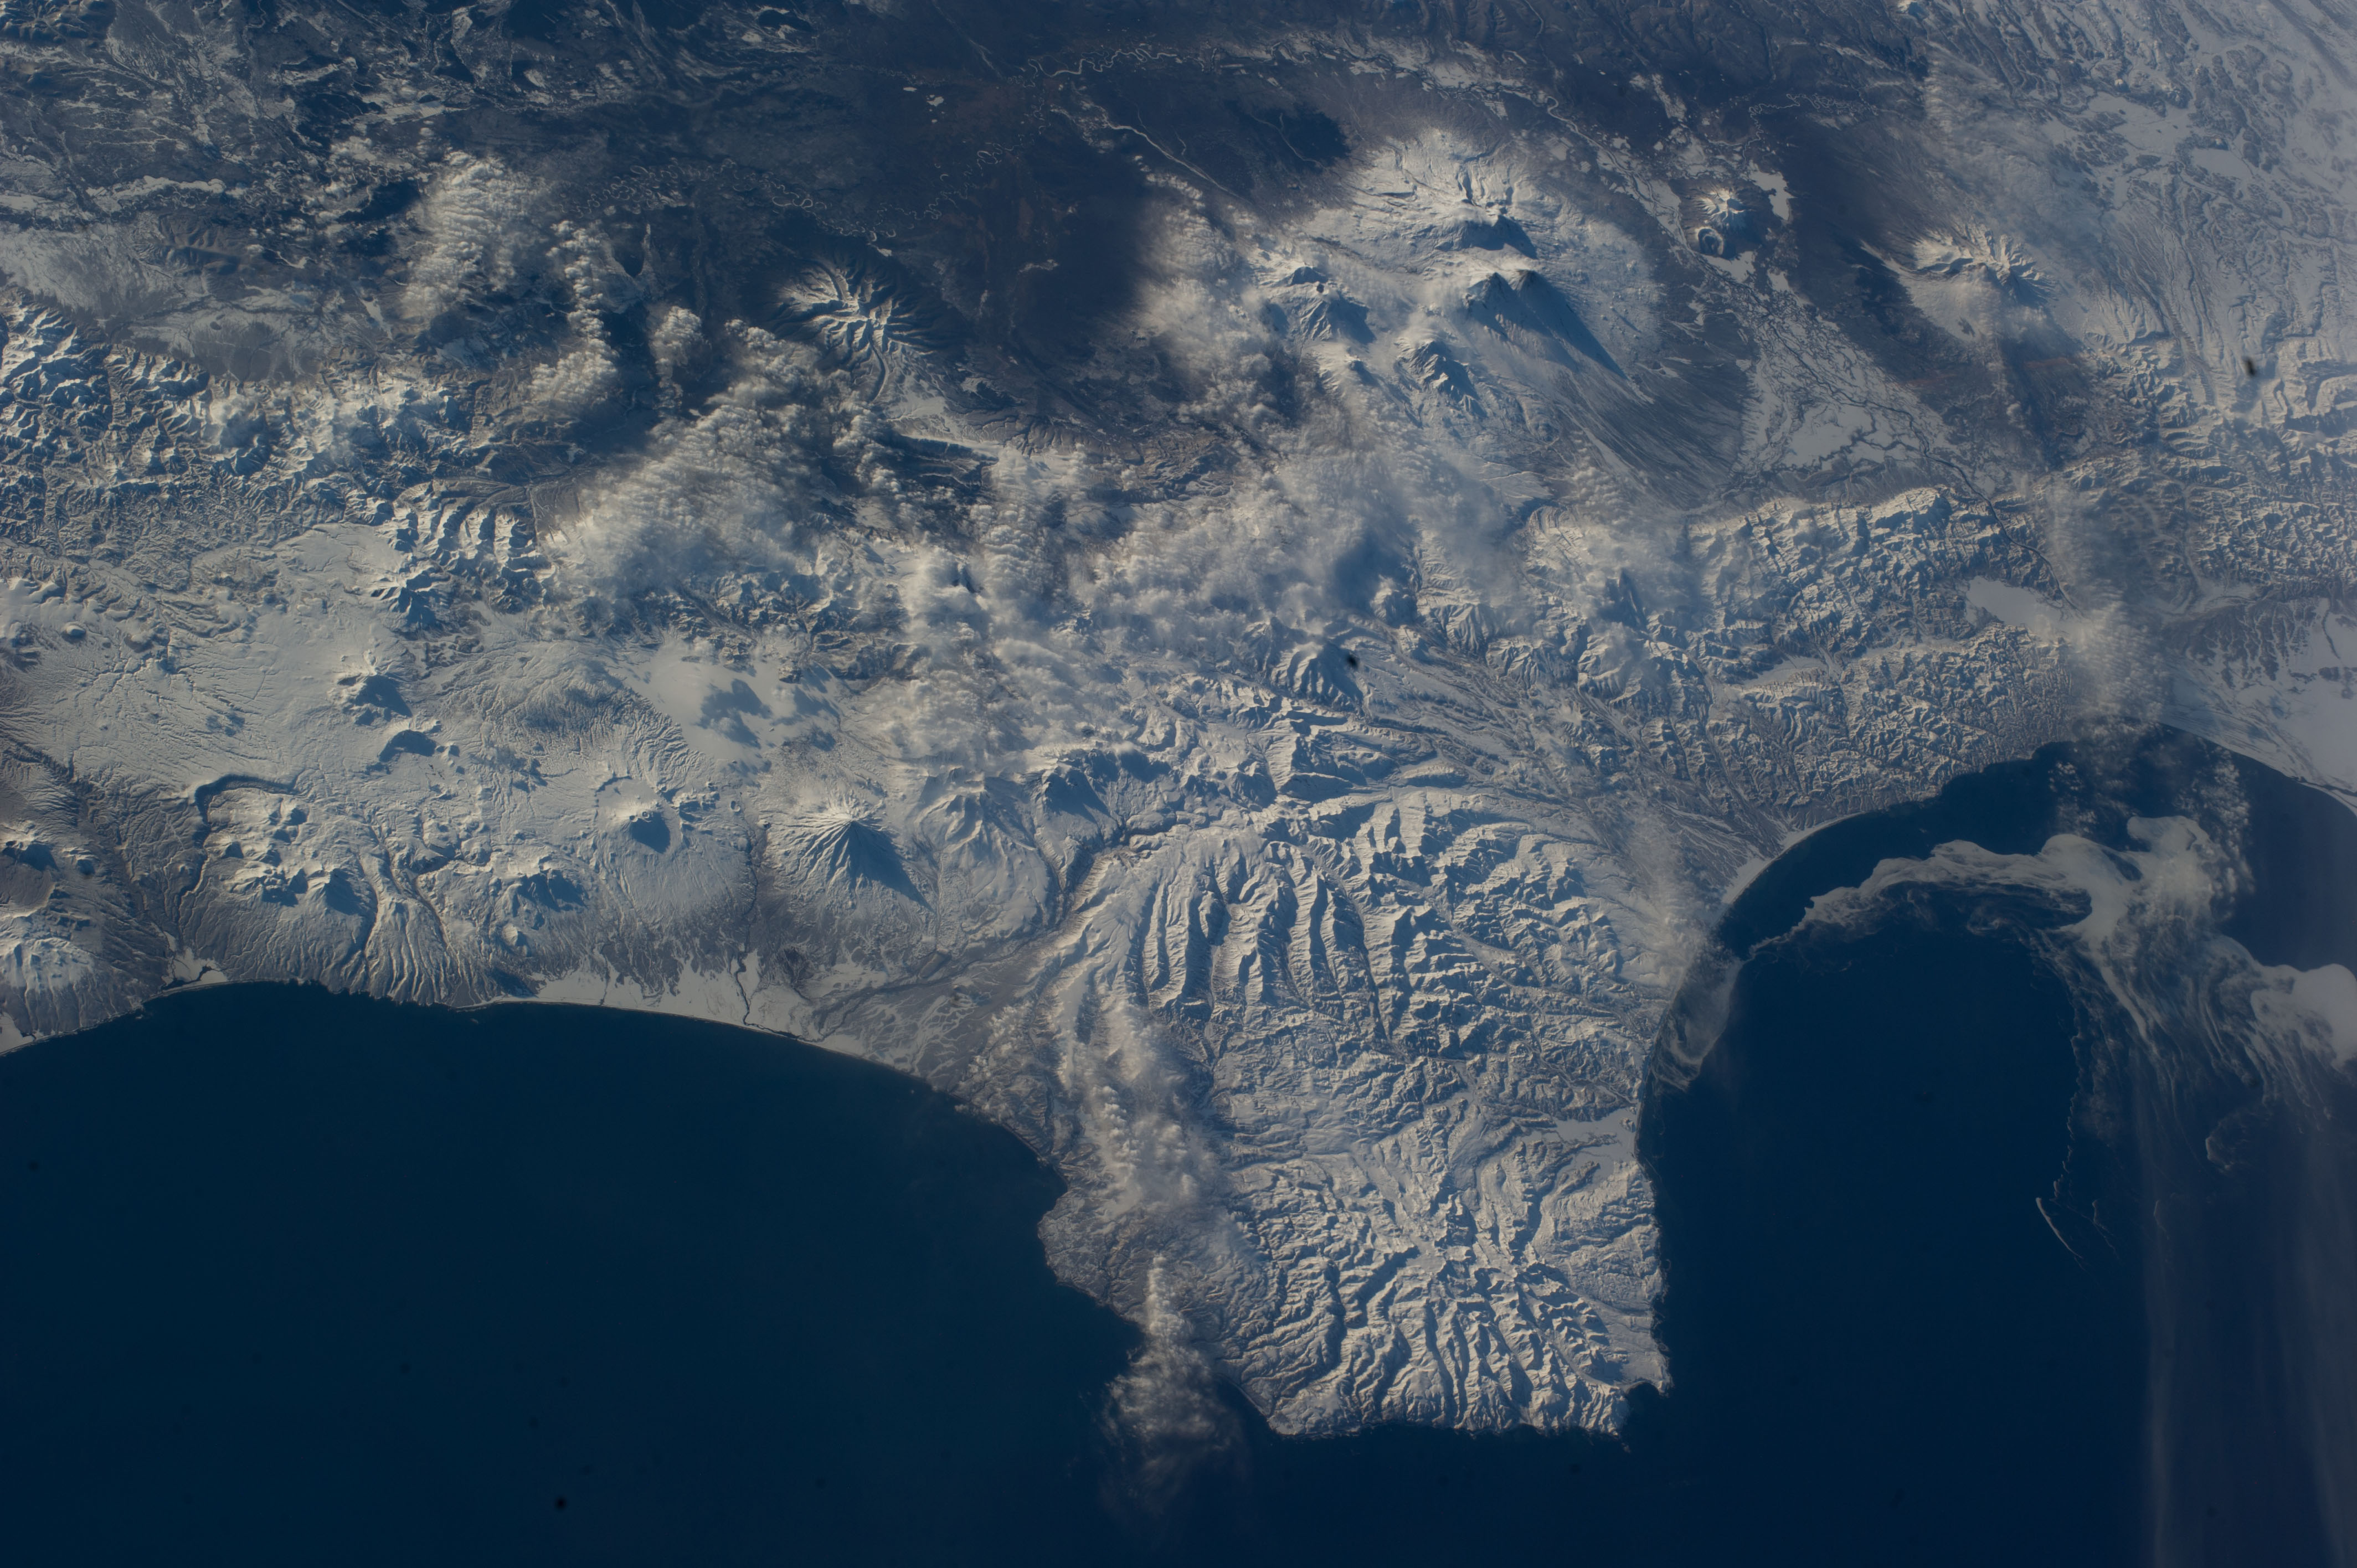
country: RUSSIAN_FEDERATION
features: KAMCHATKA KRAI, GORA GAMCHEN MOUNTAIN, KRONOTSKY MOUNTAIN
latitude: 54.9
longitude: 161.1
